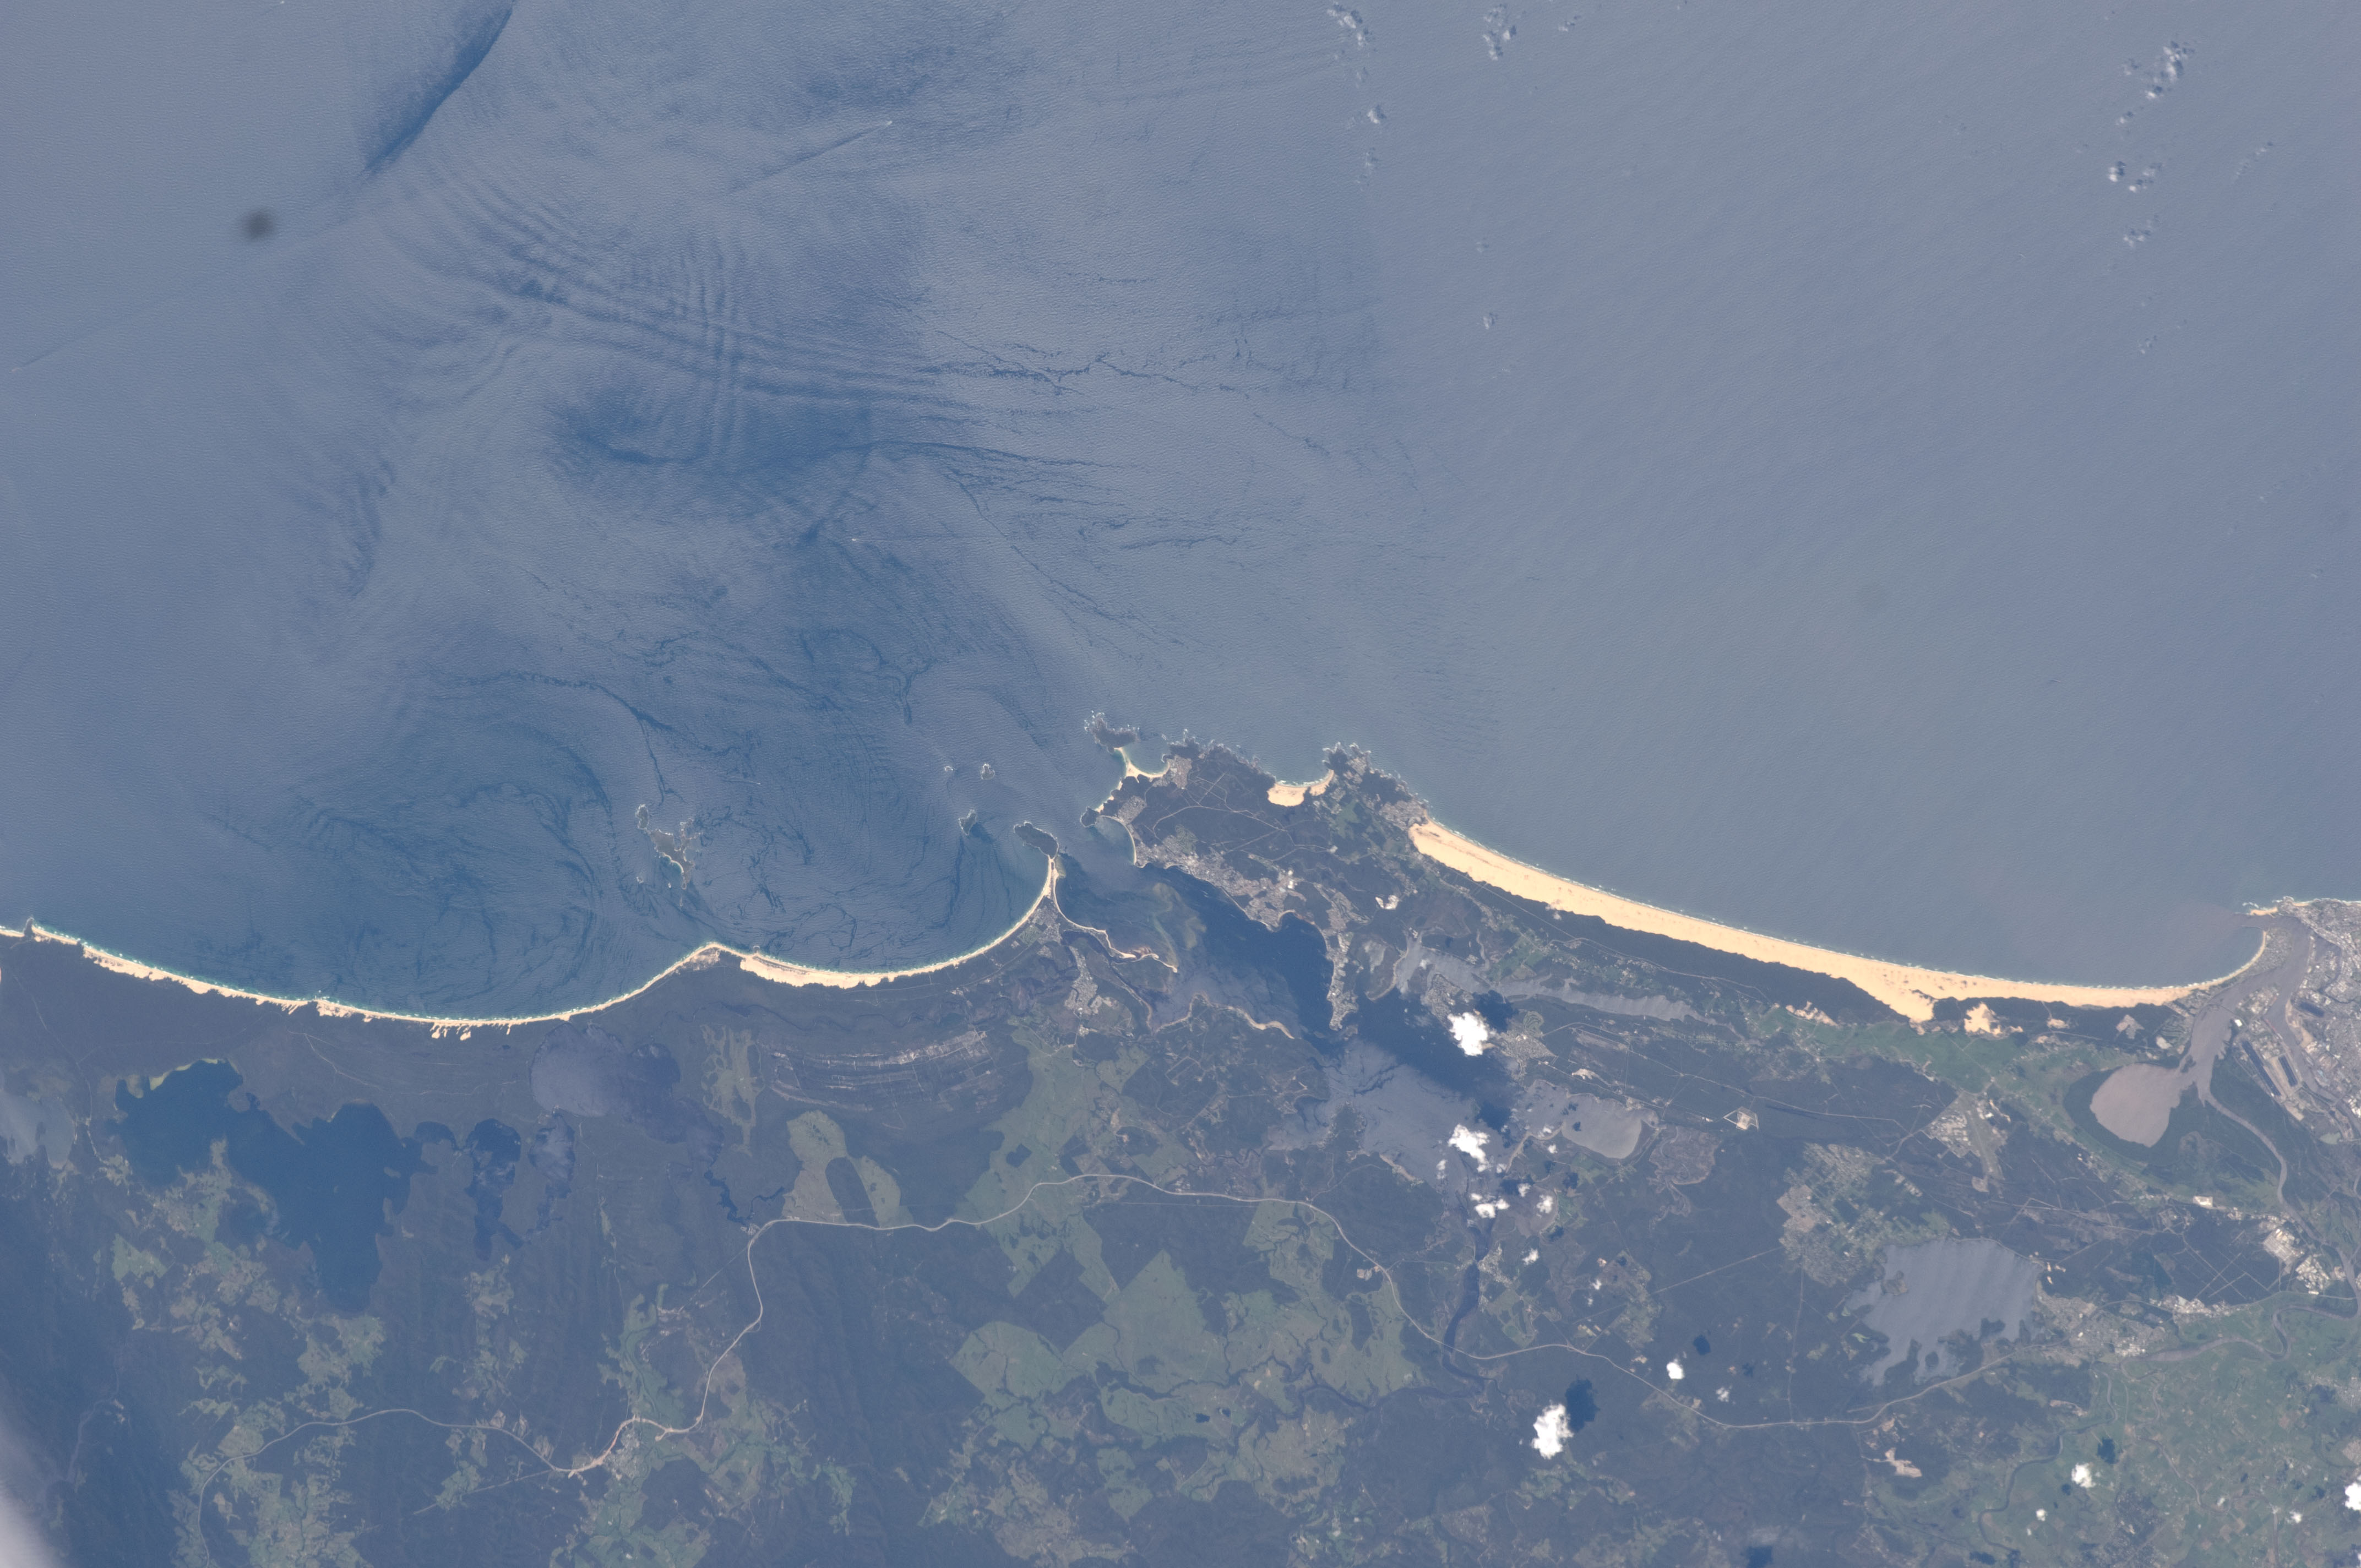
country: AUSTRALIA-NSW
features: BEACHES, NEWCASTLE AREA, PORT STEPHENS BAY
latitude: -32.7
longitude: 152.2
